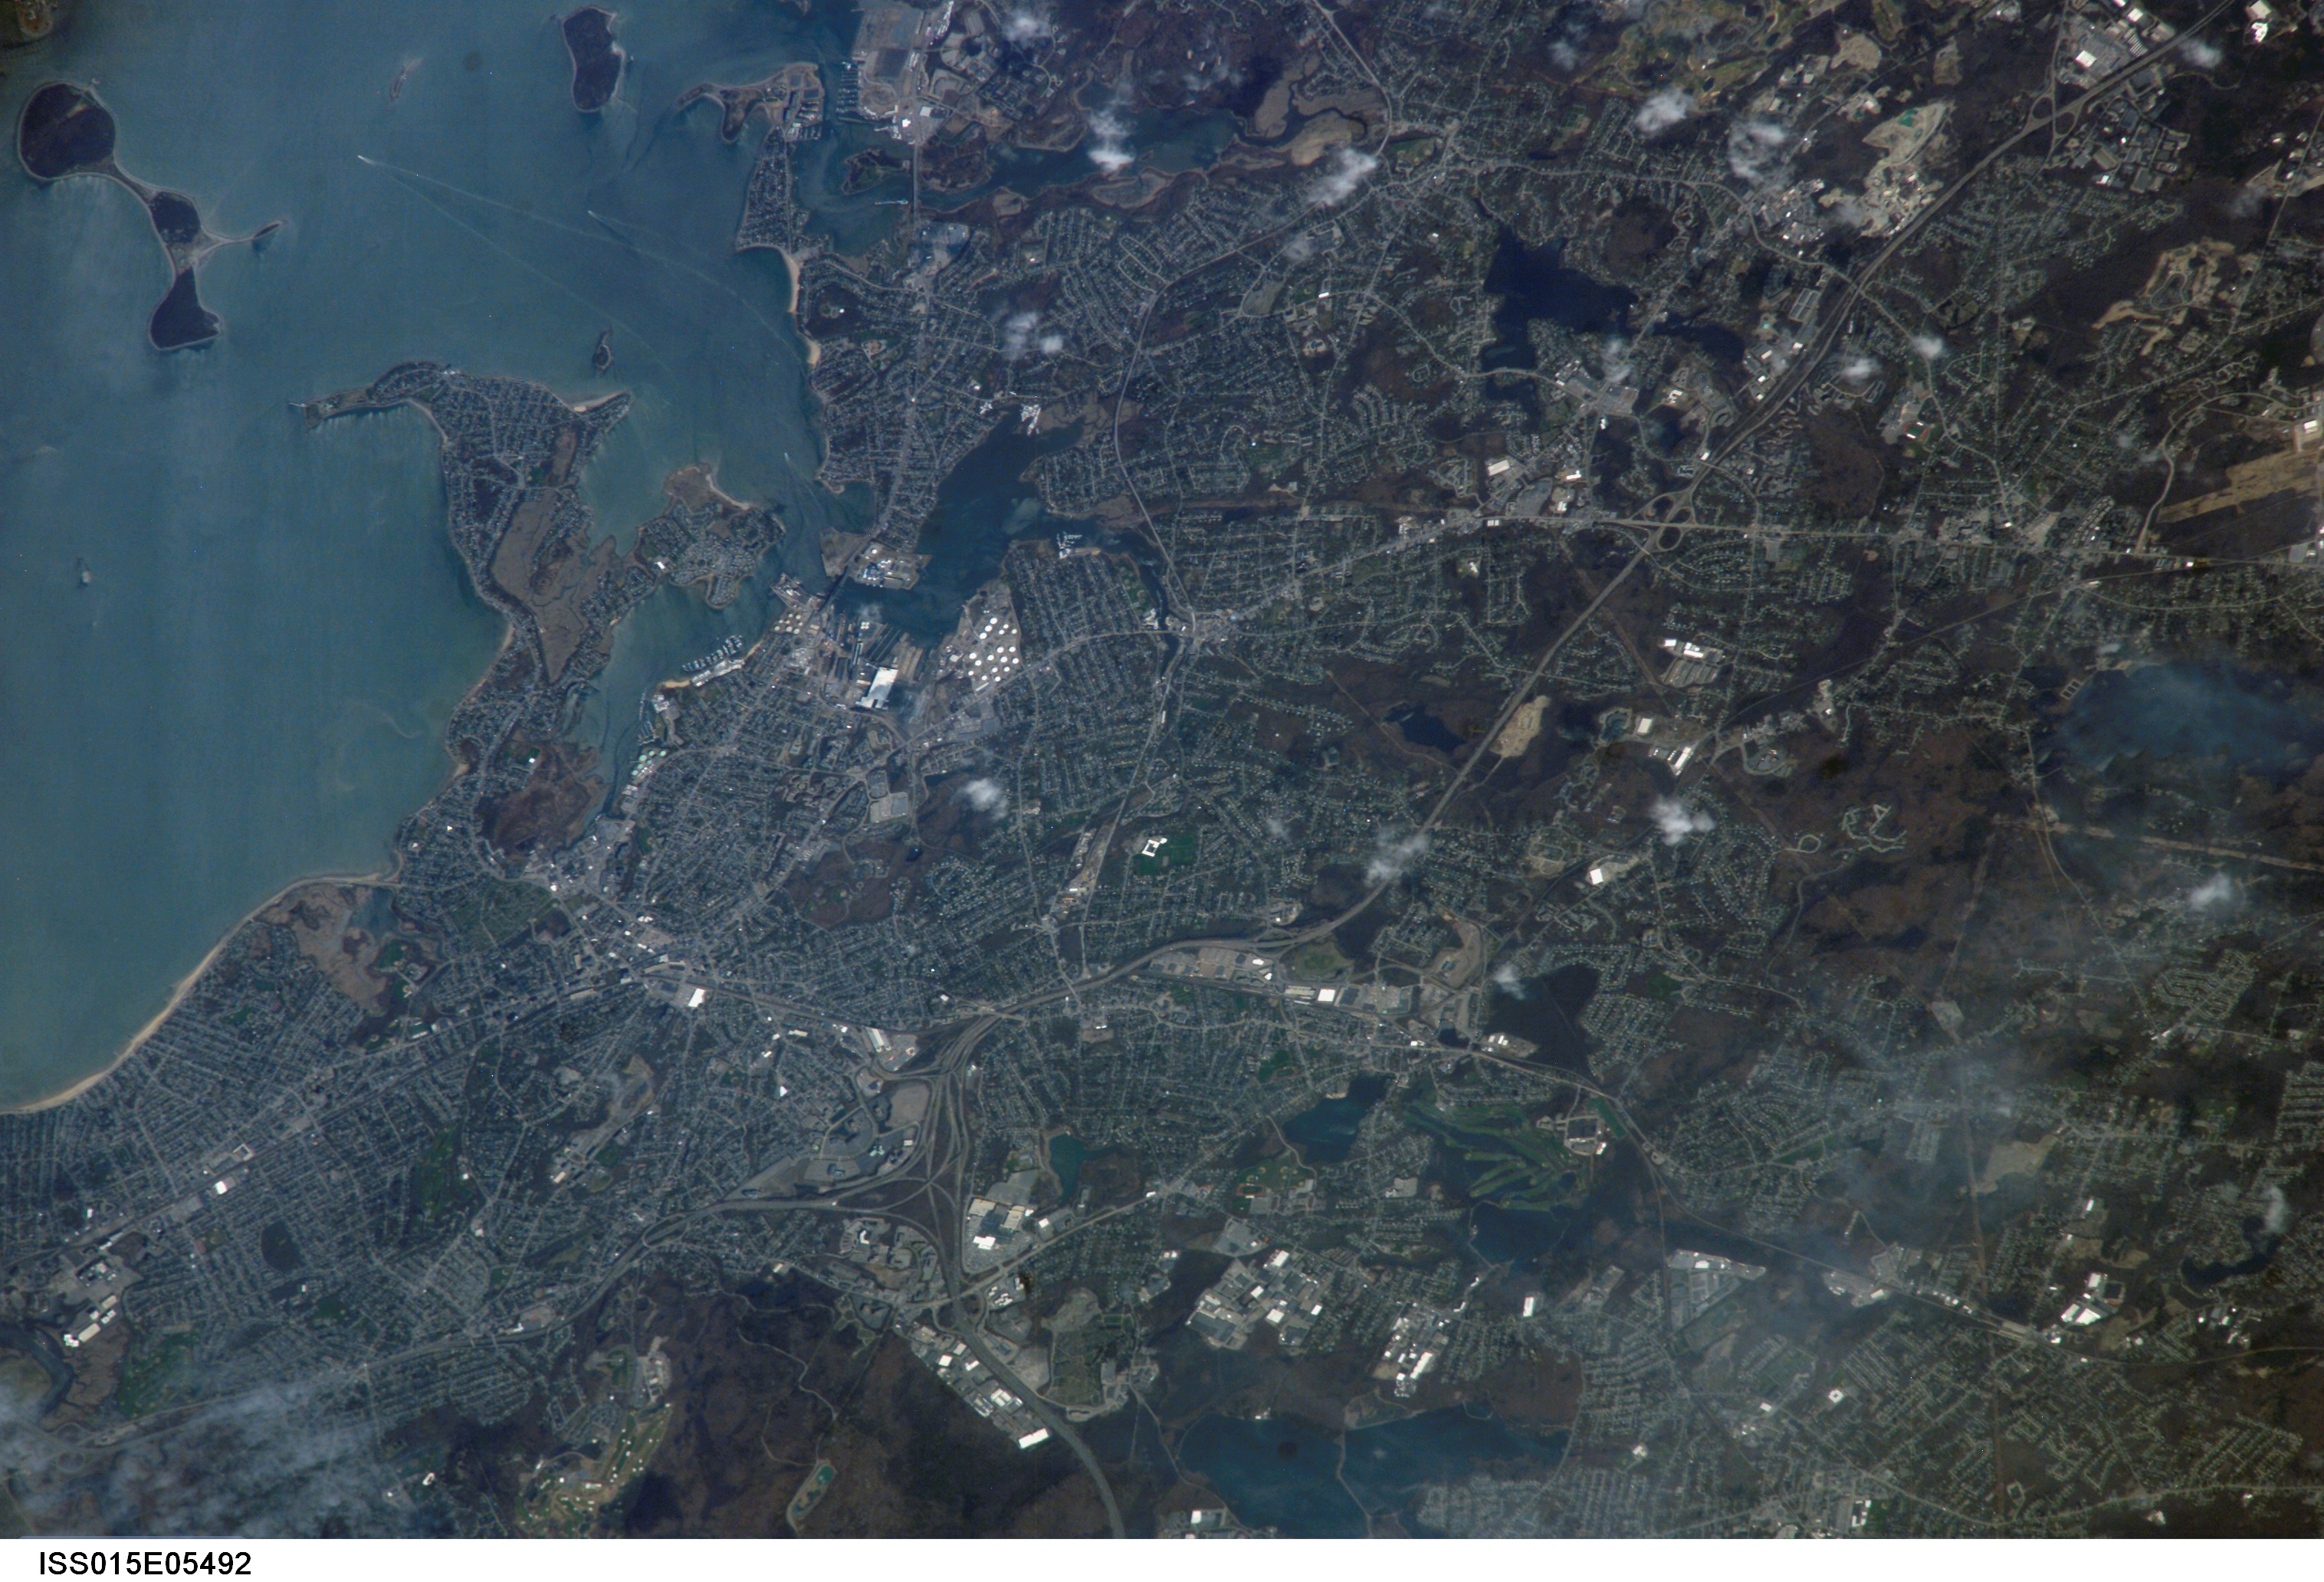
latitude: 42.2
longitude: -71.0
